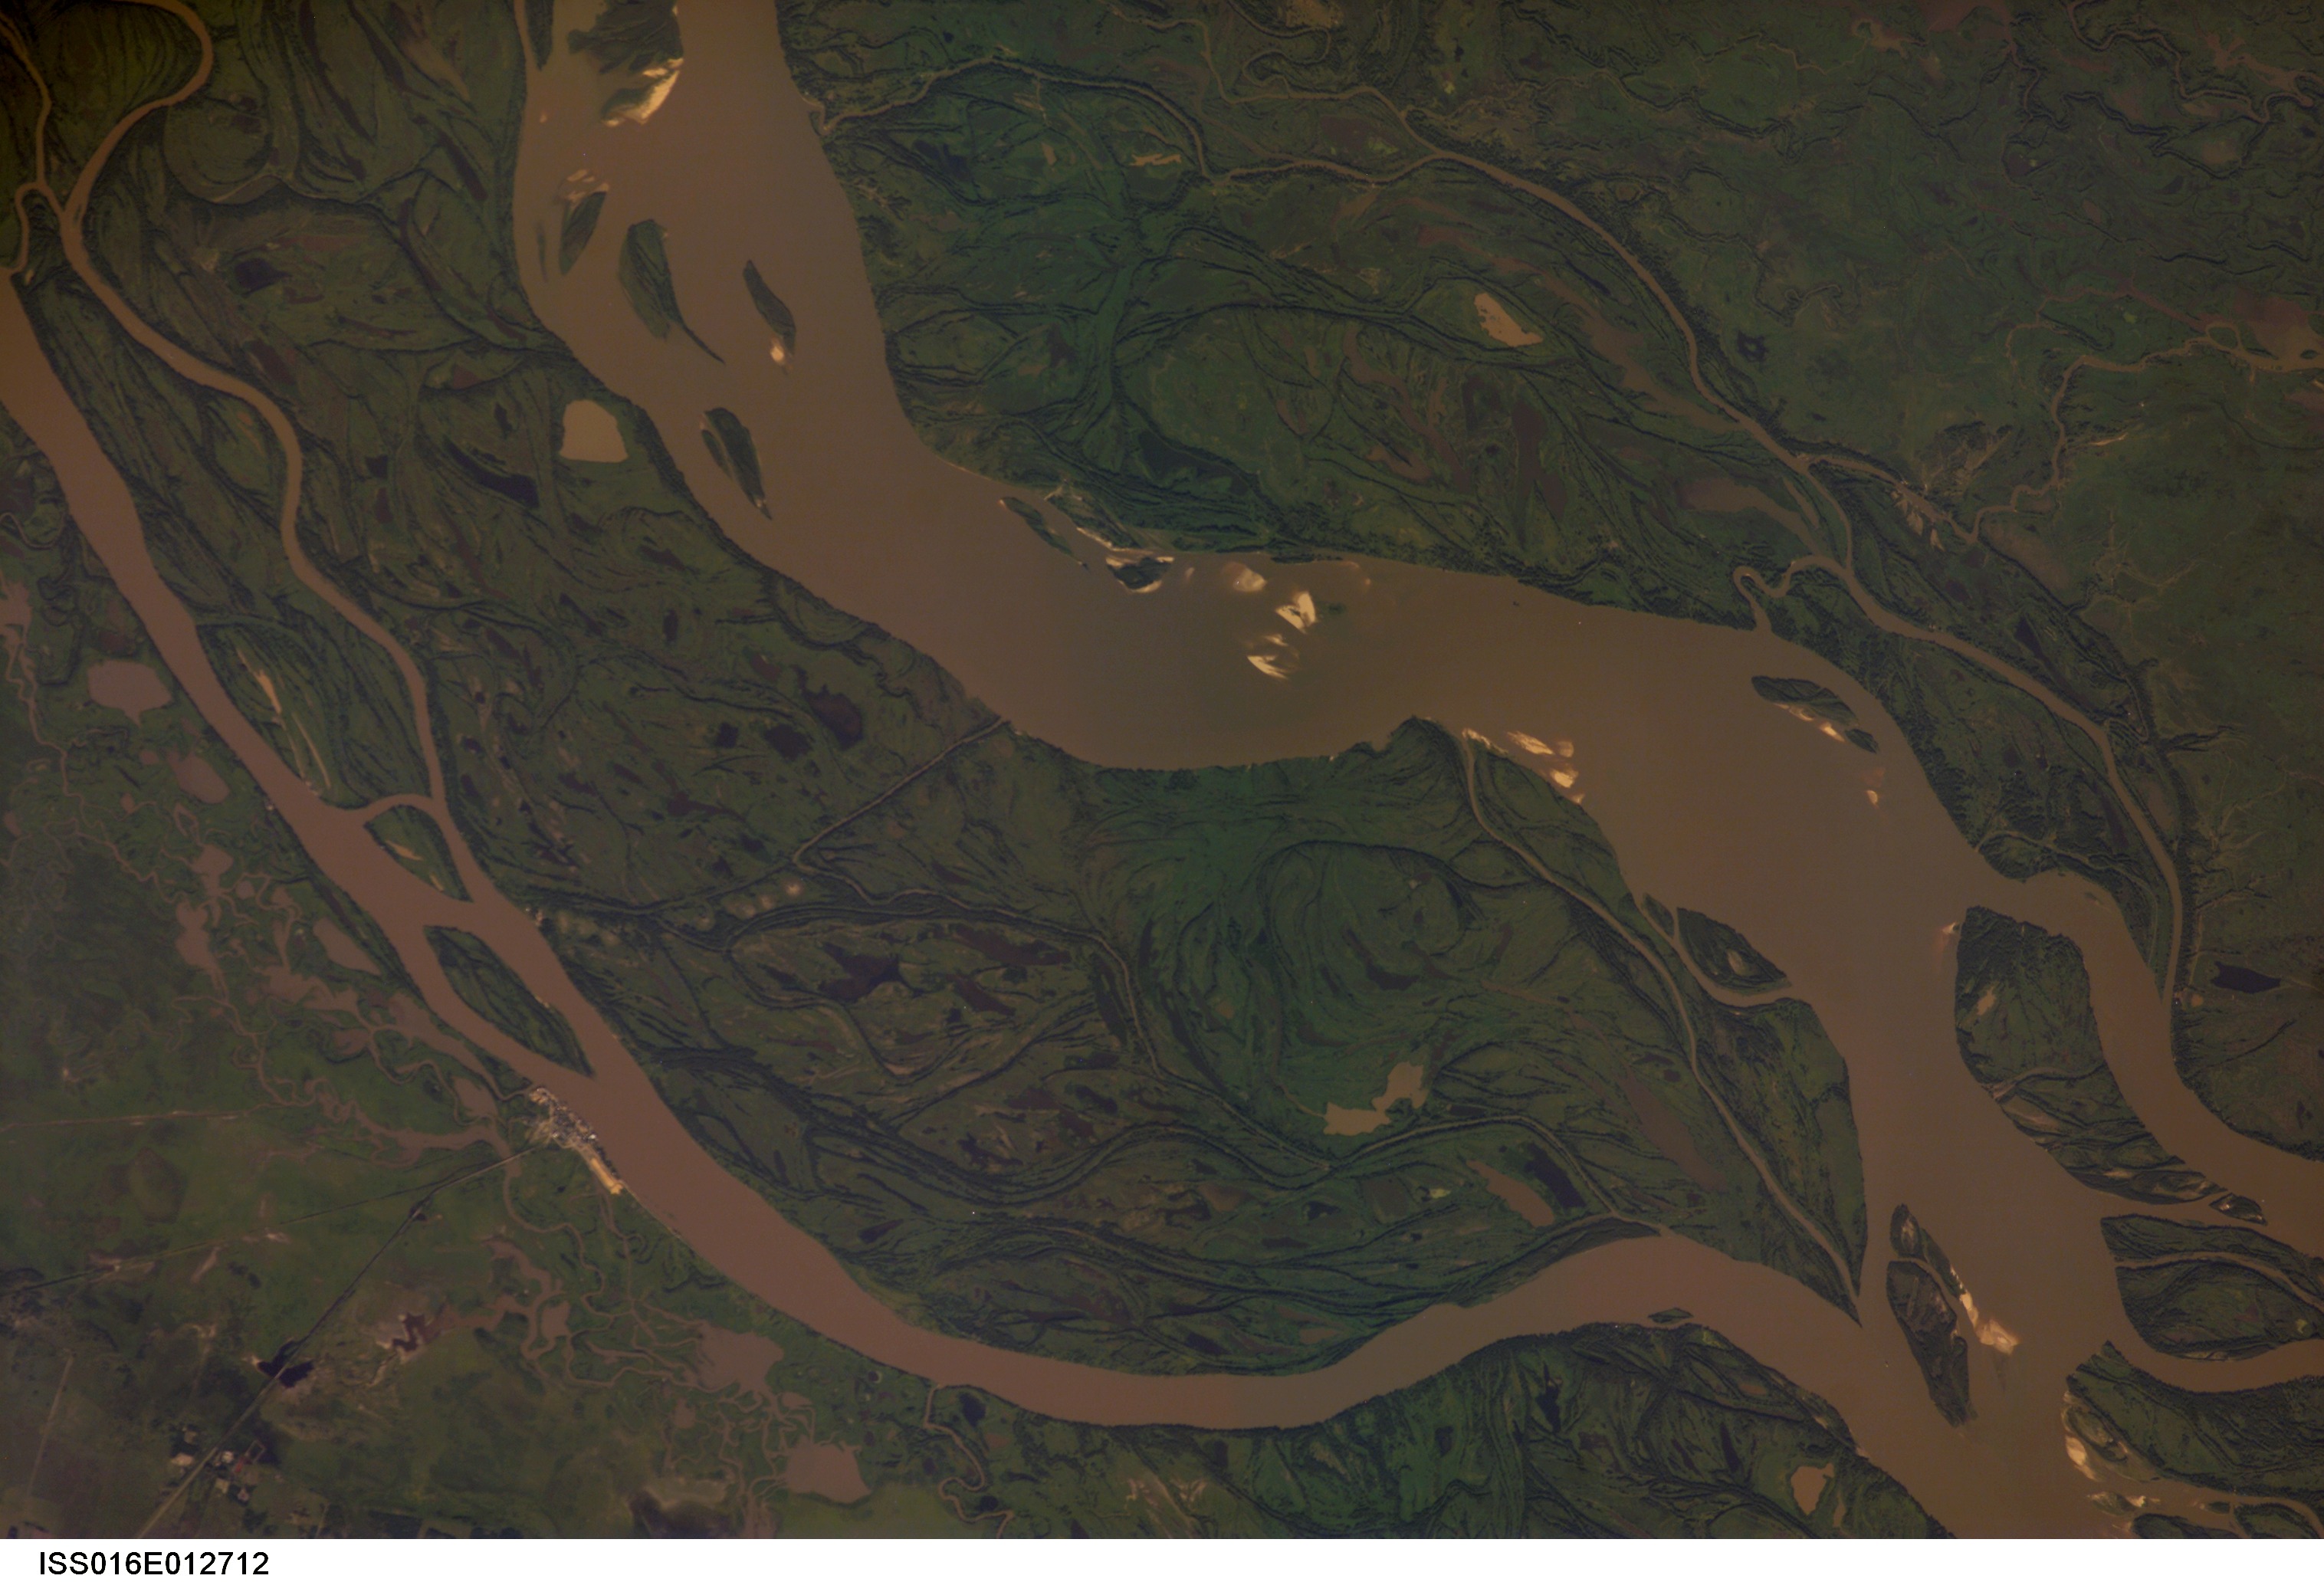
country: ARGENTINA
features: PARANA R., PUERTO RECONQUISTA
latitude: -29.3
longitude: -59.5
